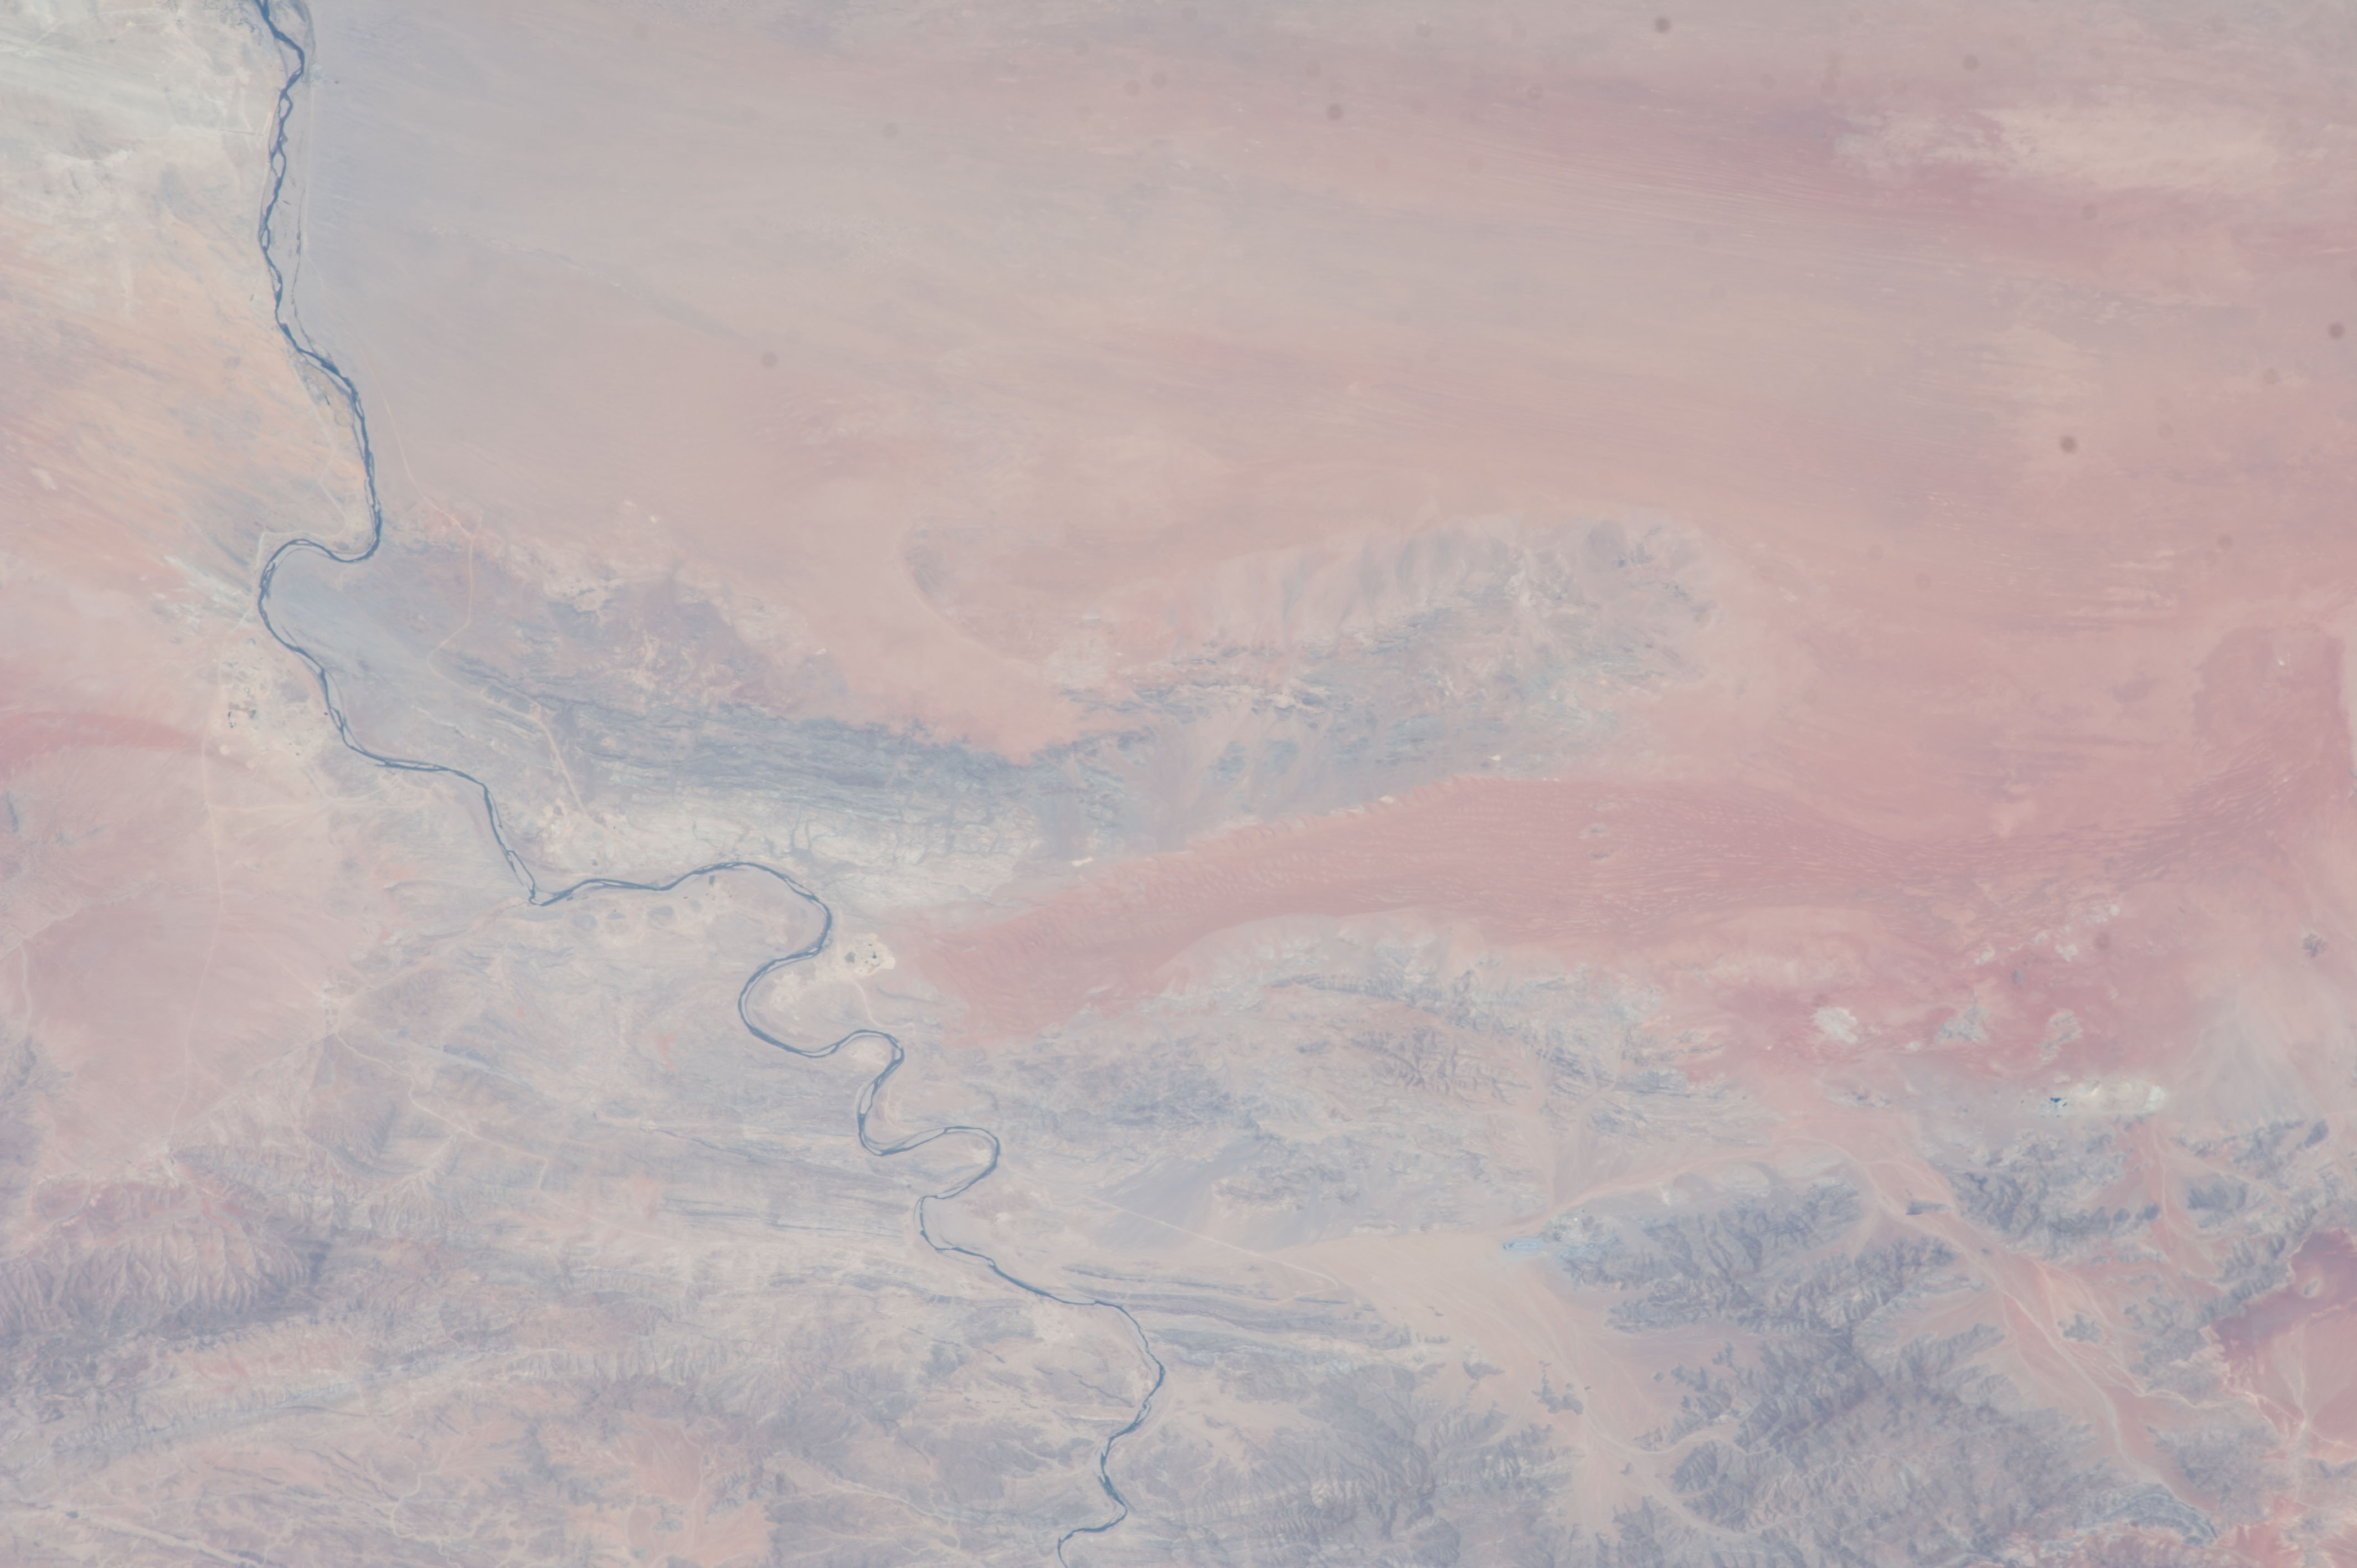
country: NAMIBIA
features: DESERT, SAND DUNES, ORANGE R.
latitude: -28.2
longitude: 16.8
